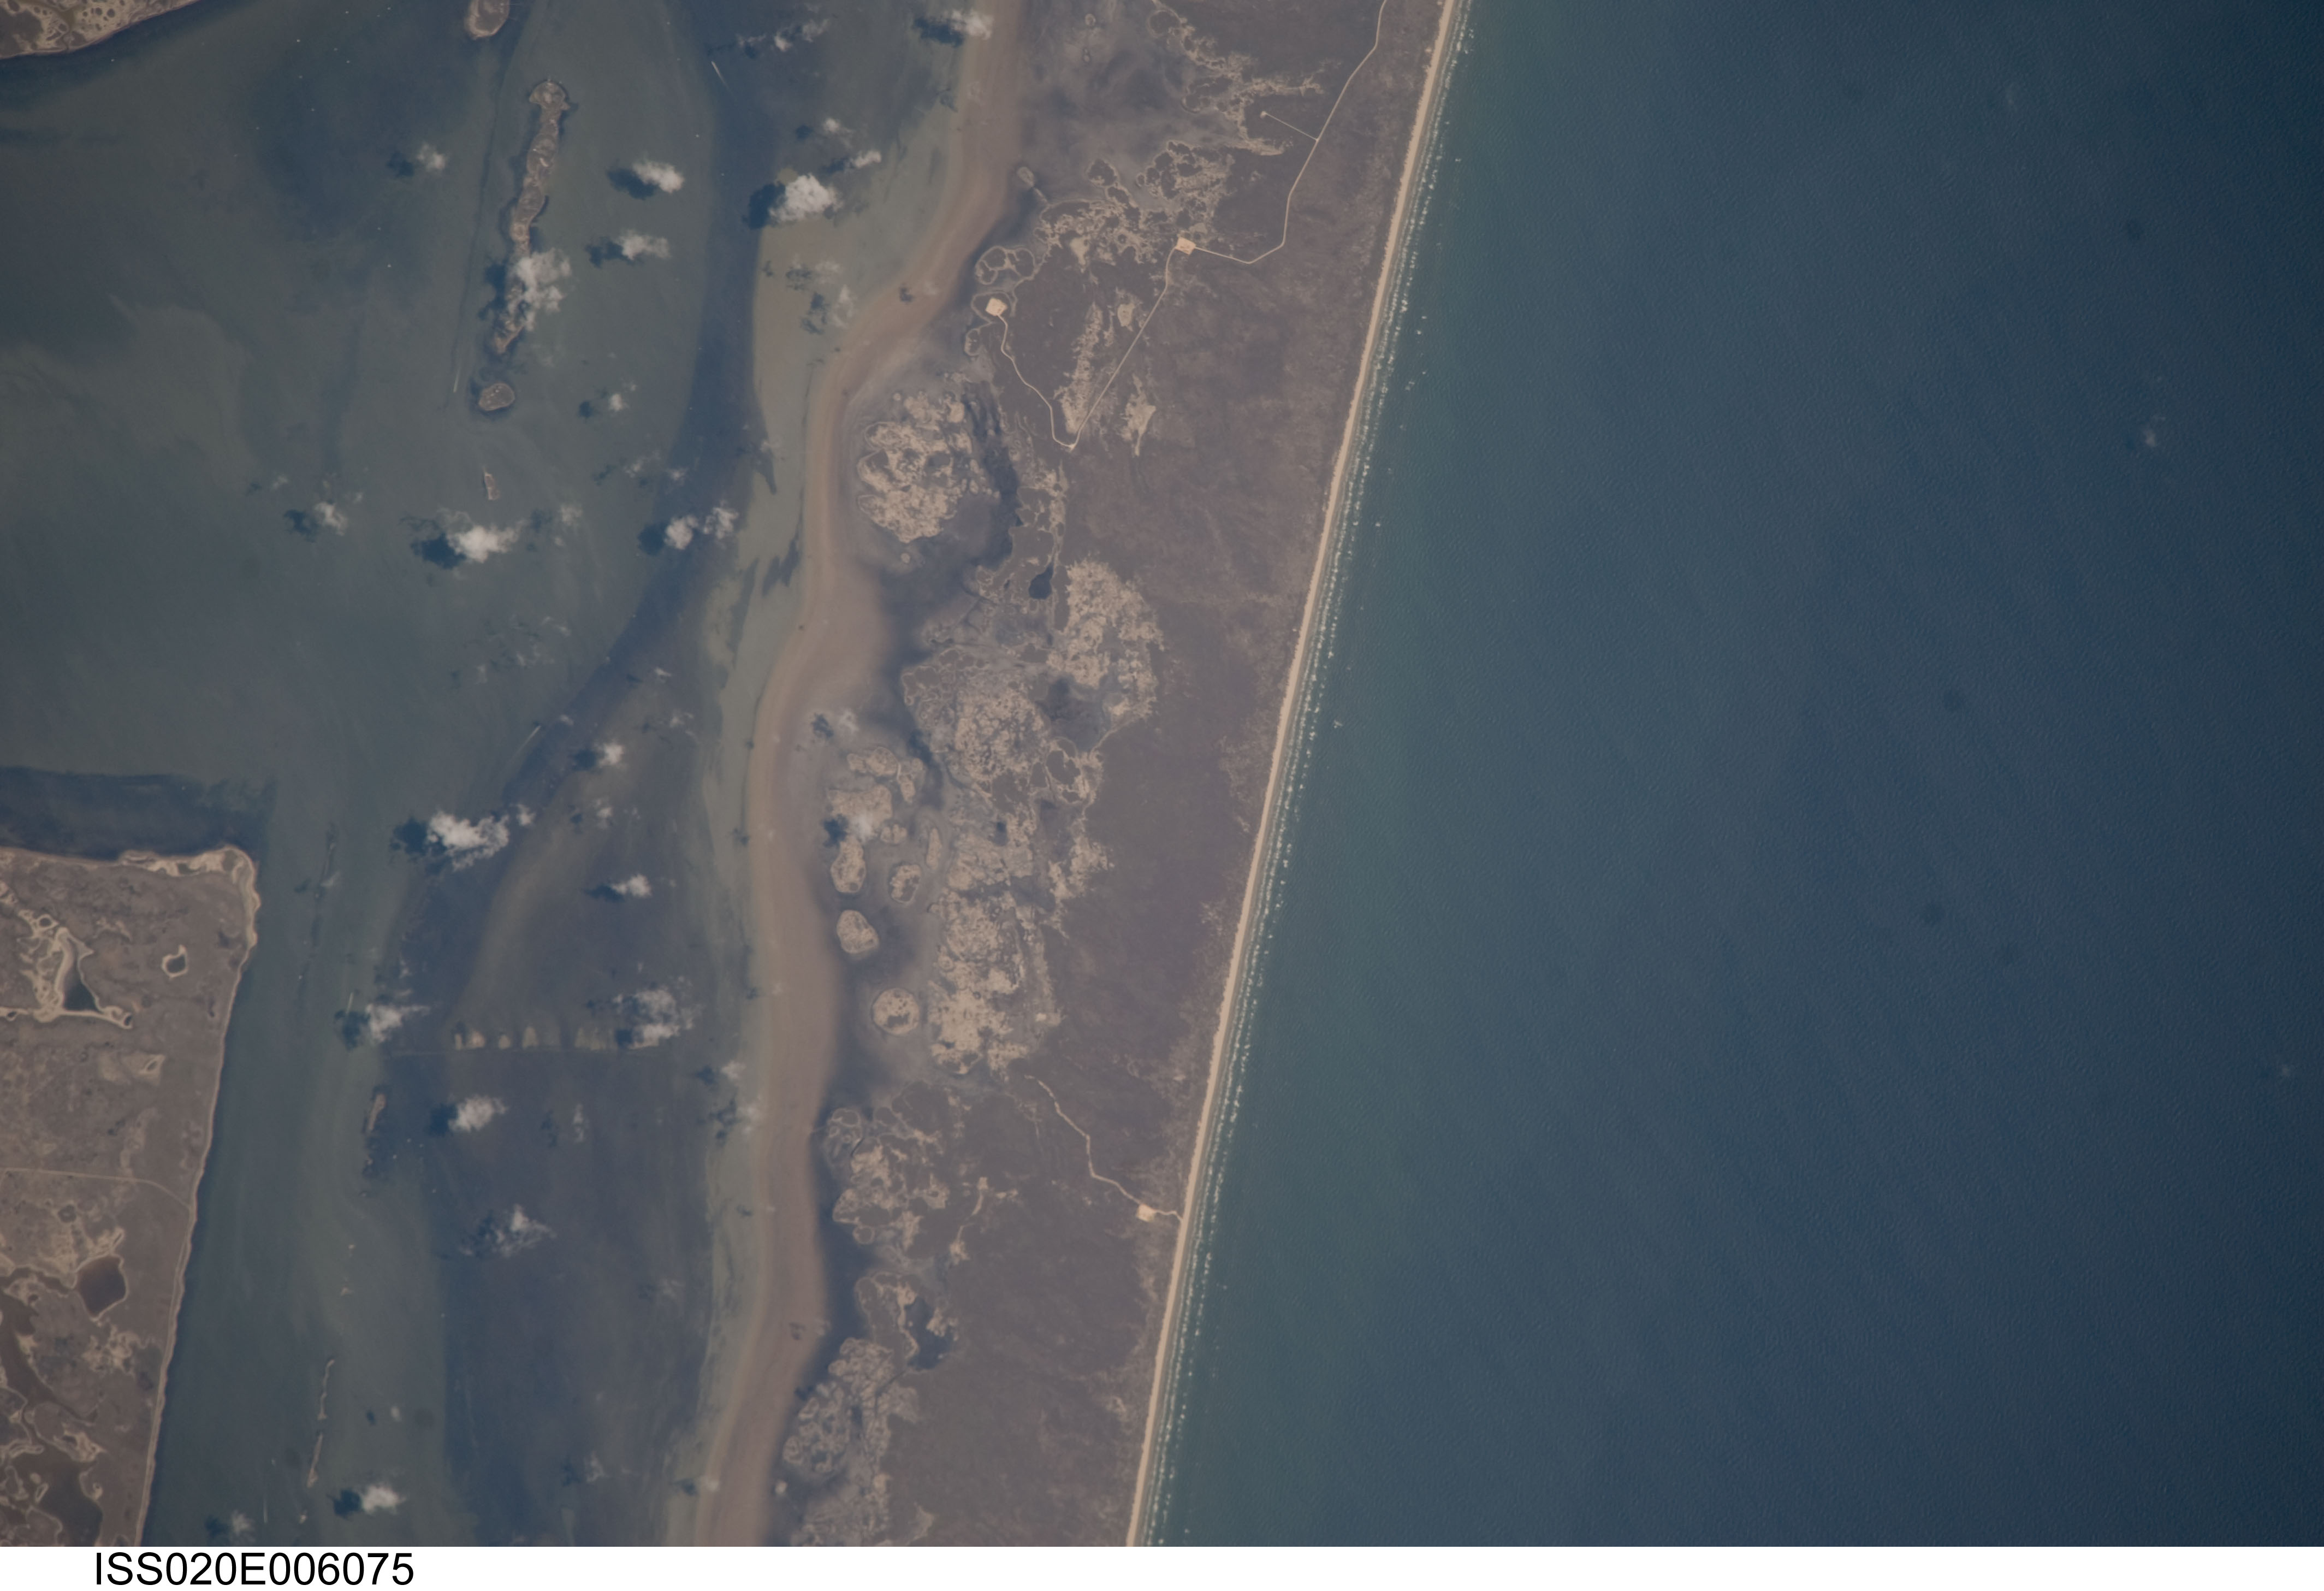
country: USA-TEXAS
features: BAFFIN BAY, LAGUNA MADRE, PADRE I., COAST
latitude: 27.3
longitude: -97.4
